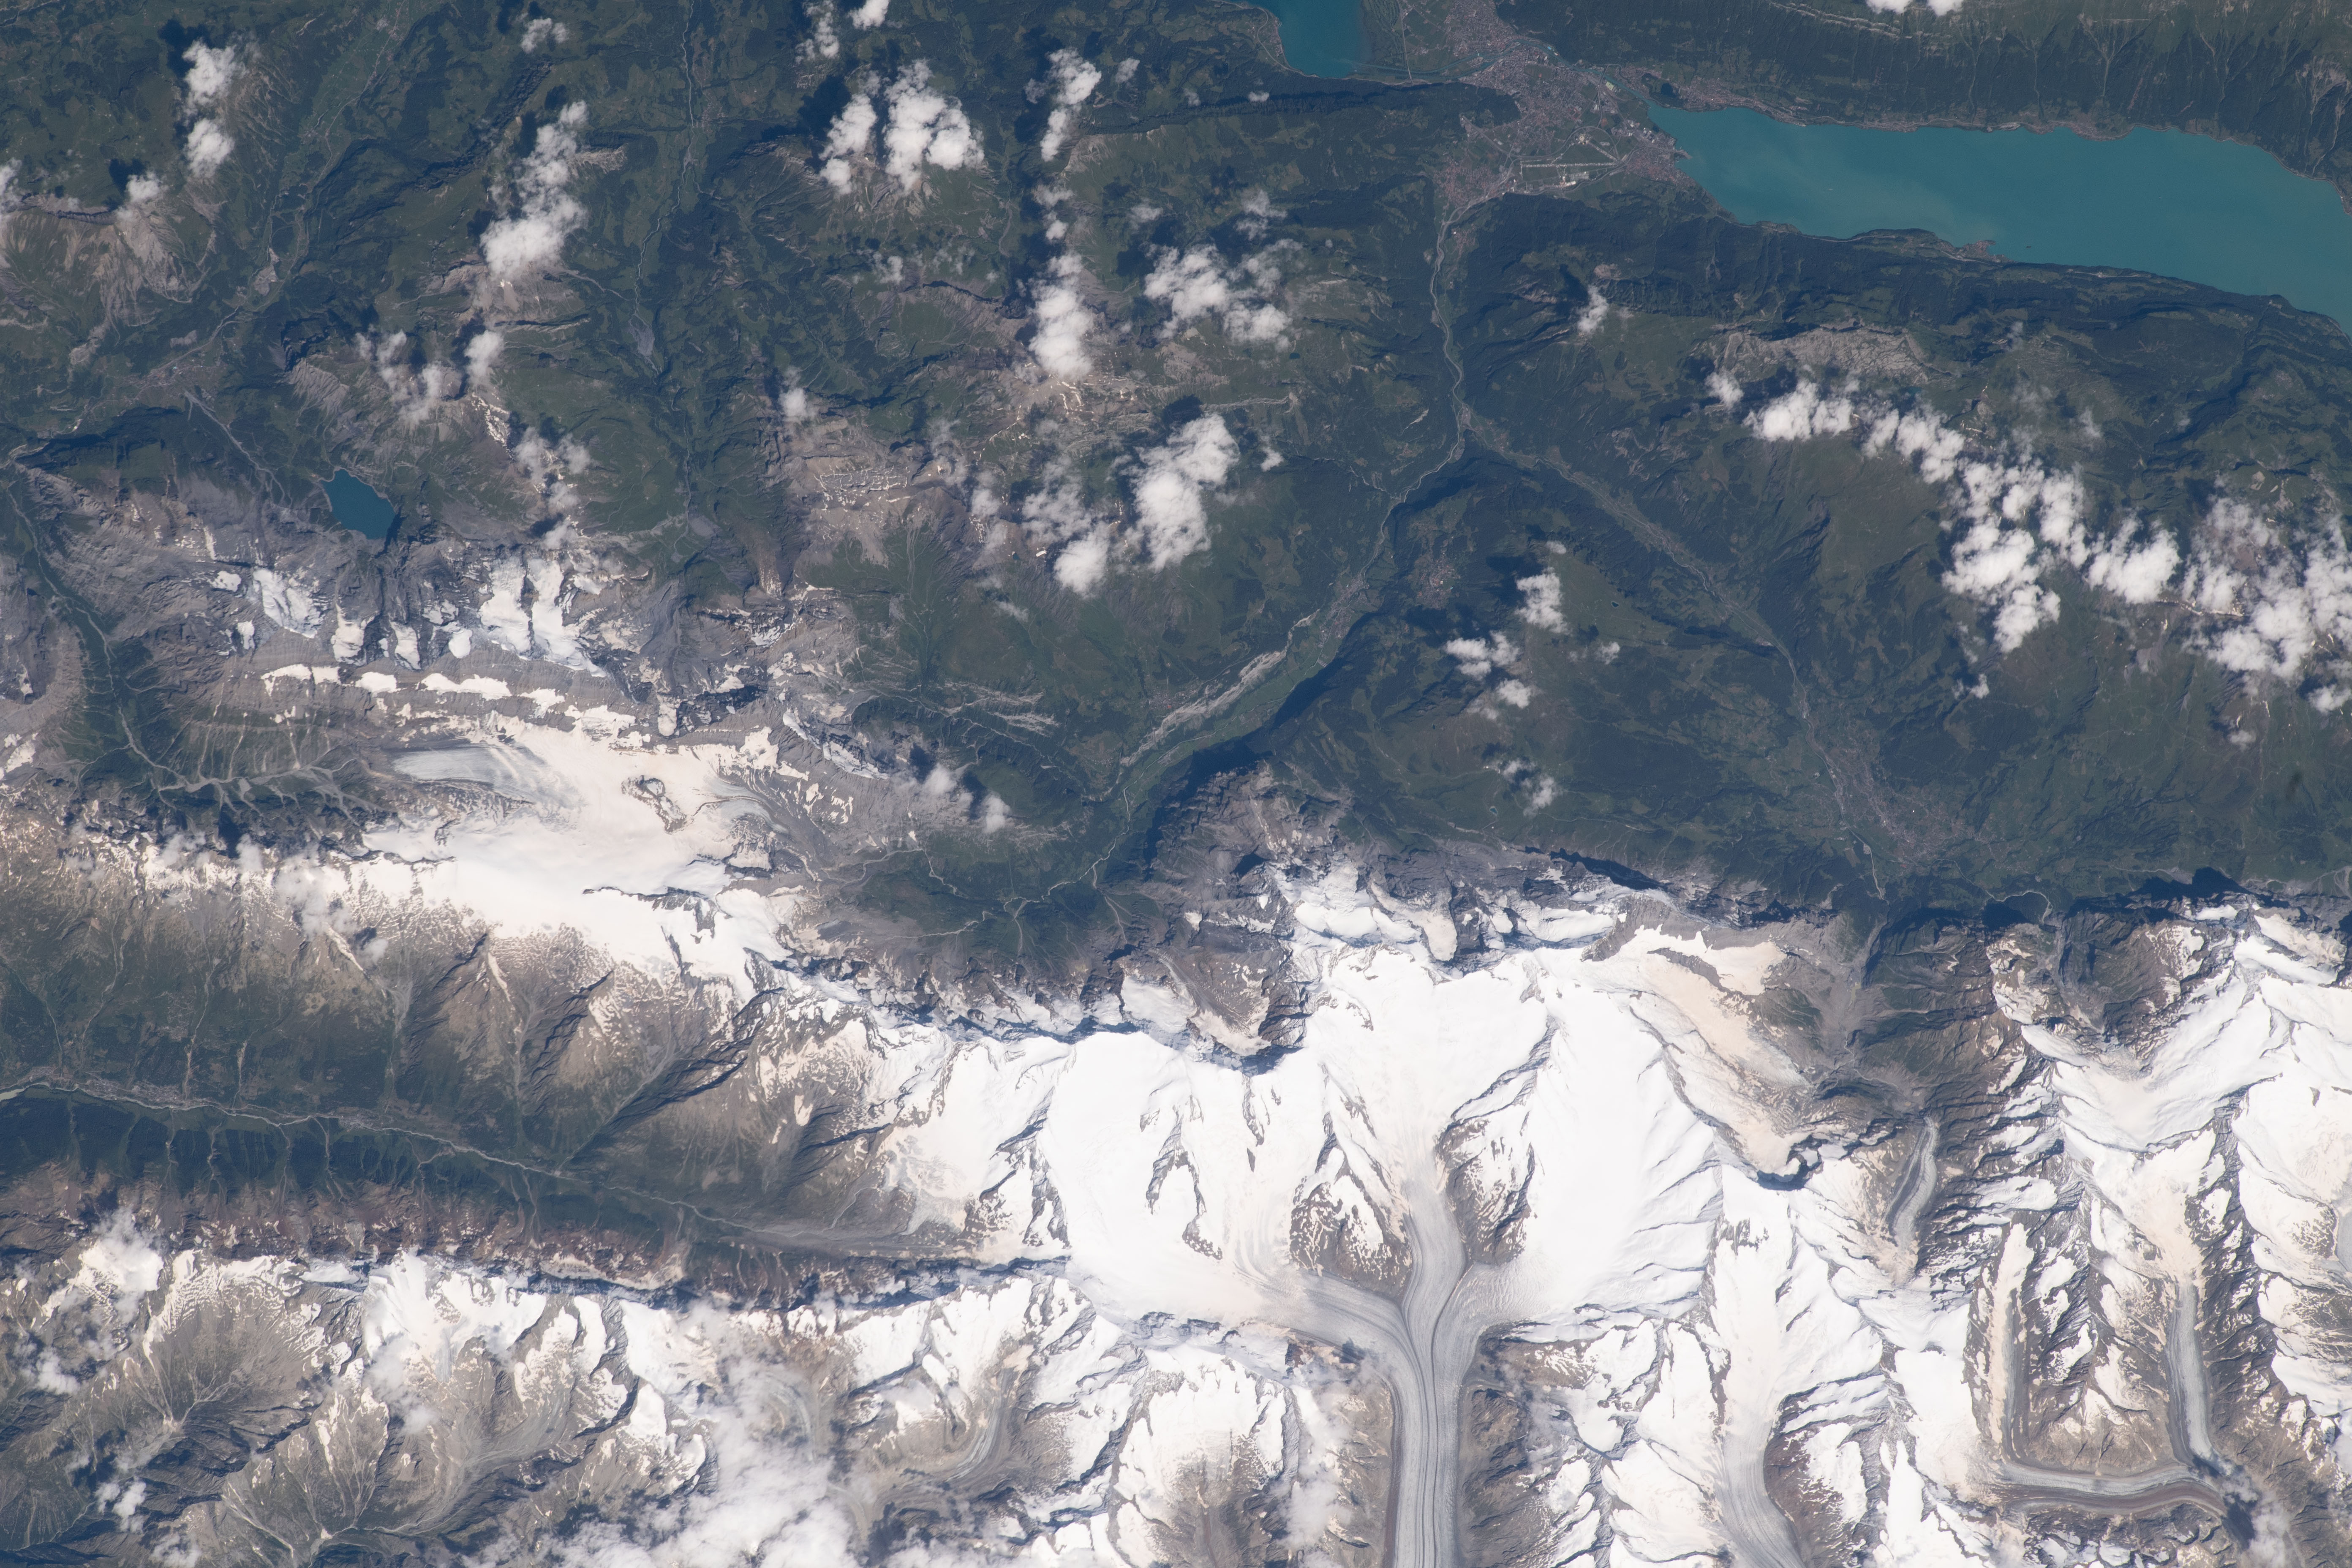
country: SWITZERLAND
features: THUNERSEE LAKE, BRIENZERSEE LAKE, ALETSCH GLACIER, BERNESE ALPS
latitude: 46.6
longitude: 8.0
